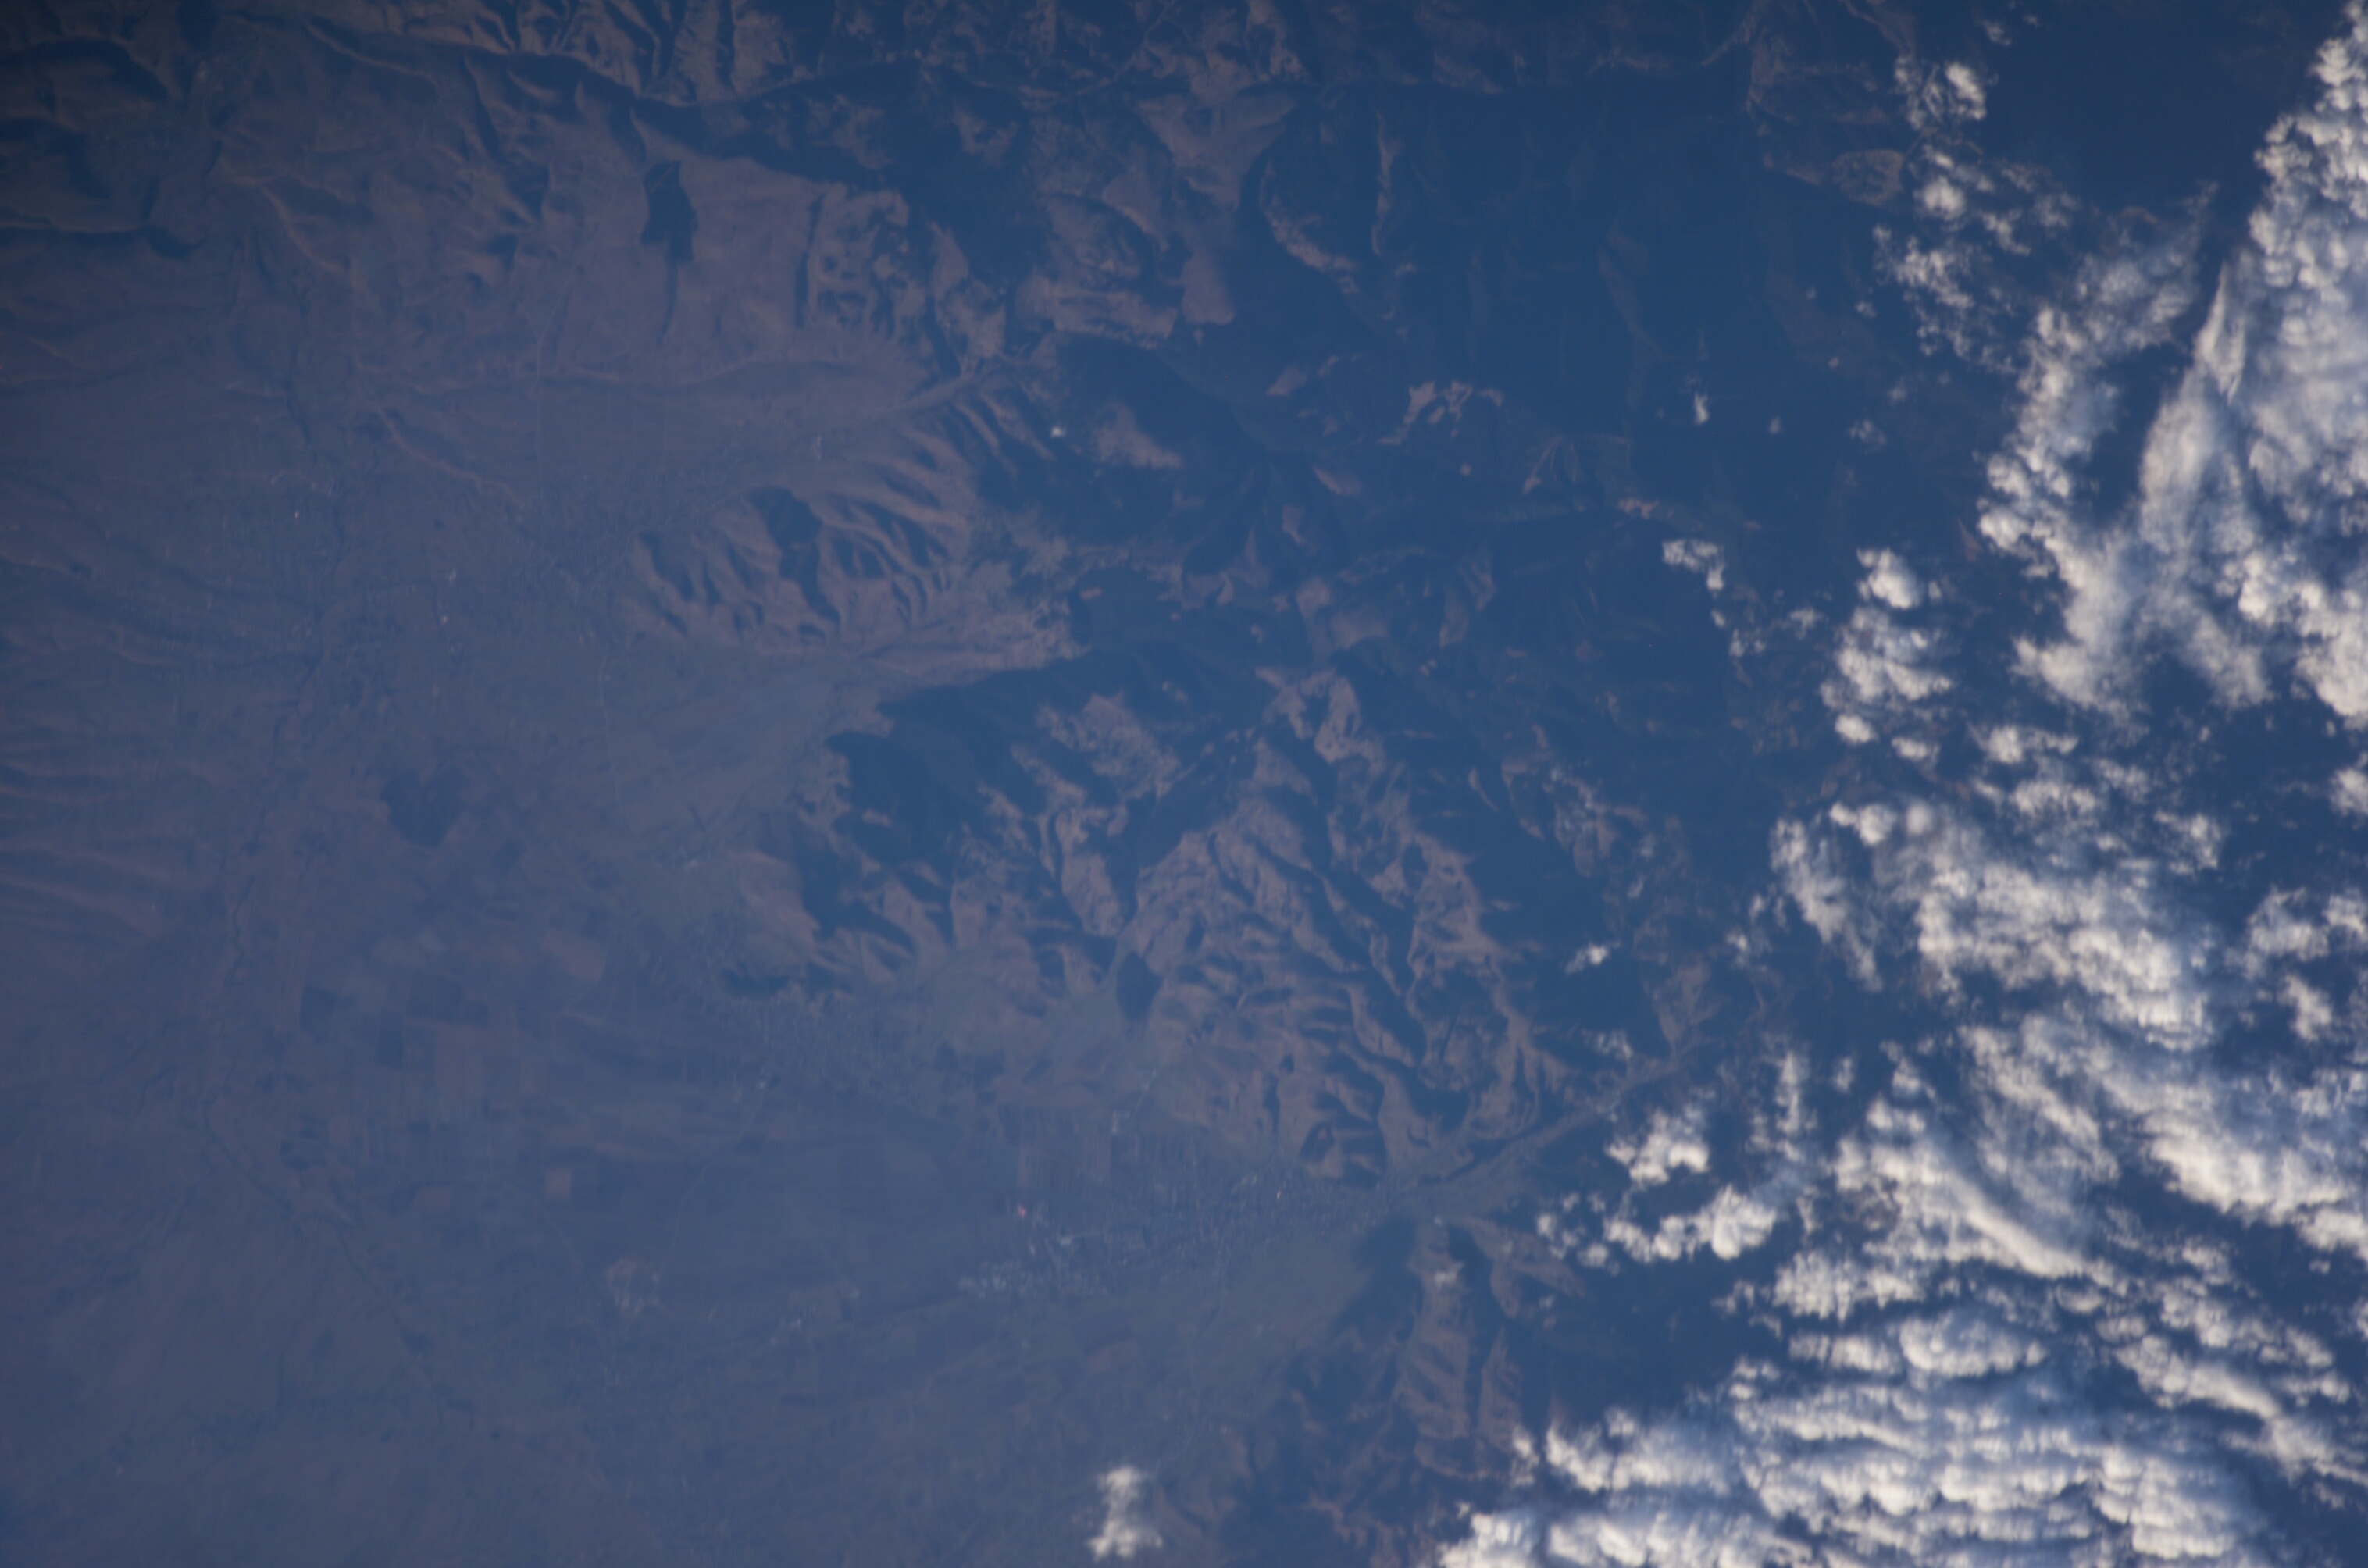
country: ROMANIA
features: GHEORGHENI, AGR.
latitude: 46.7
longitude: 25.5
